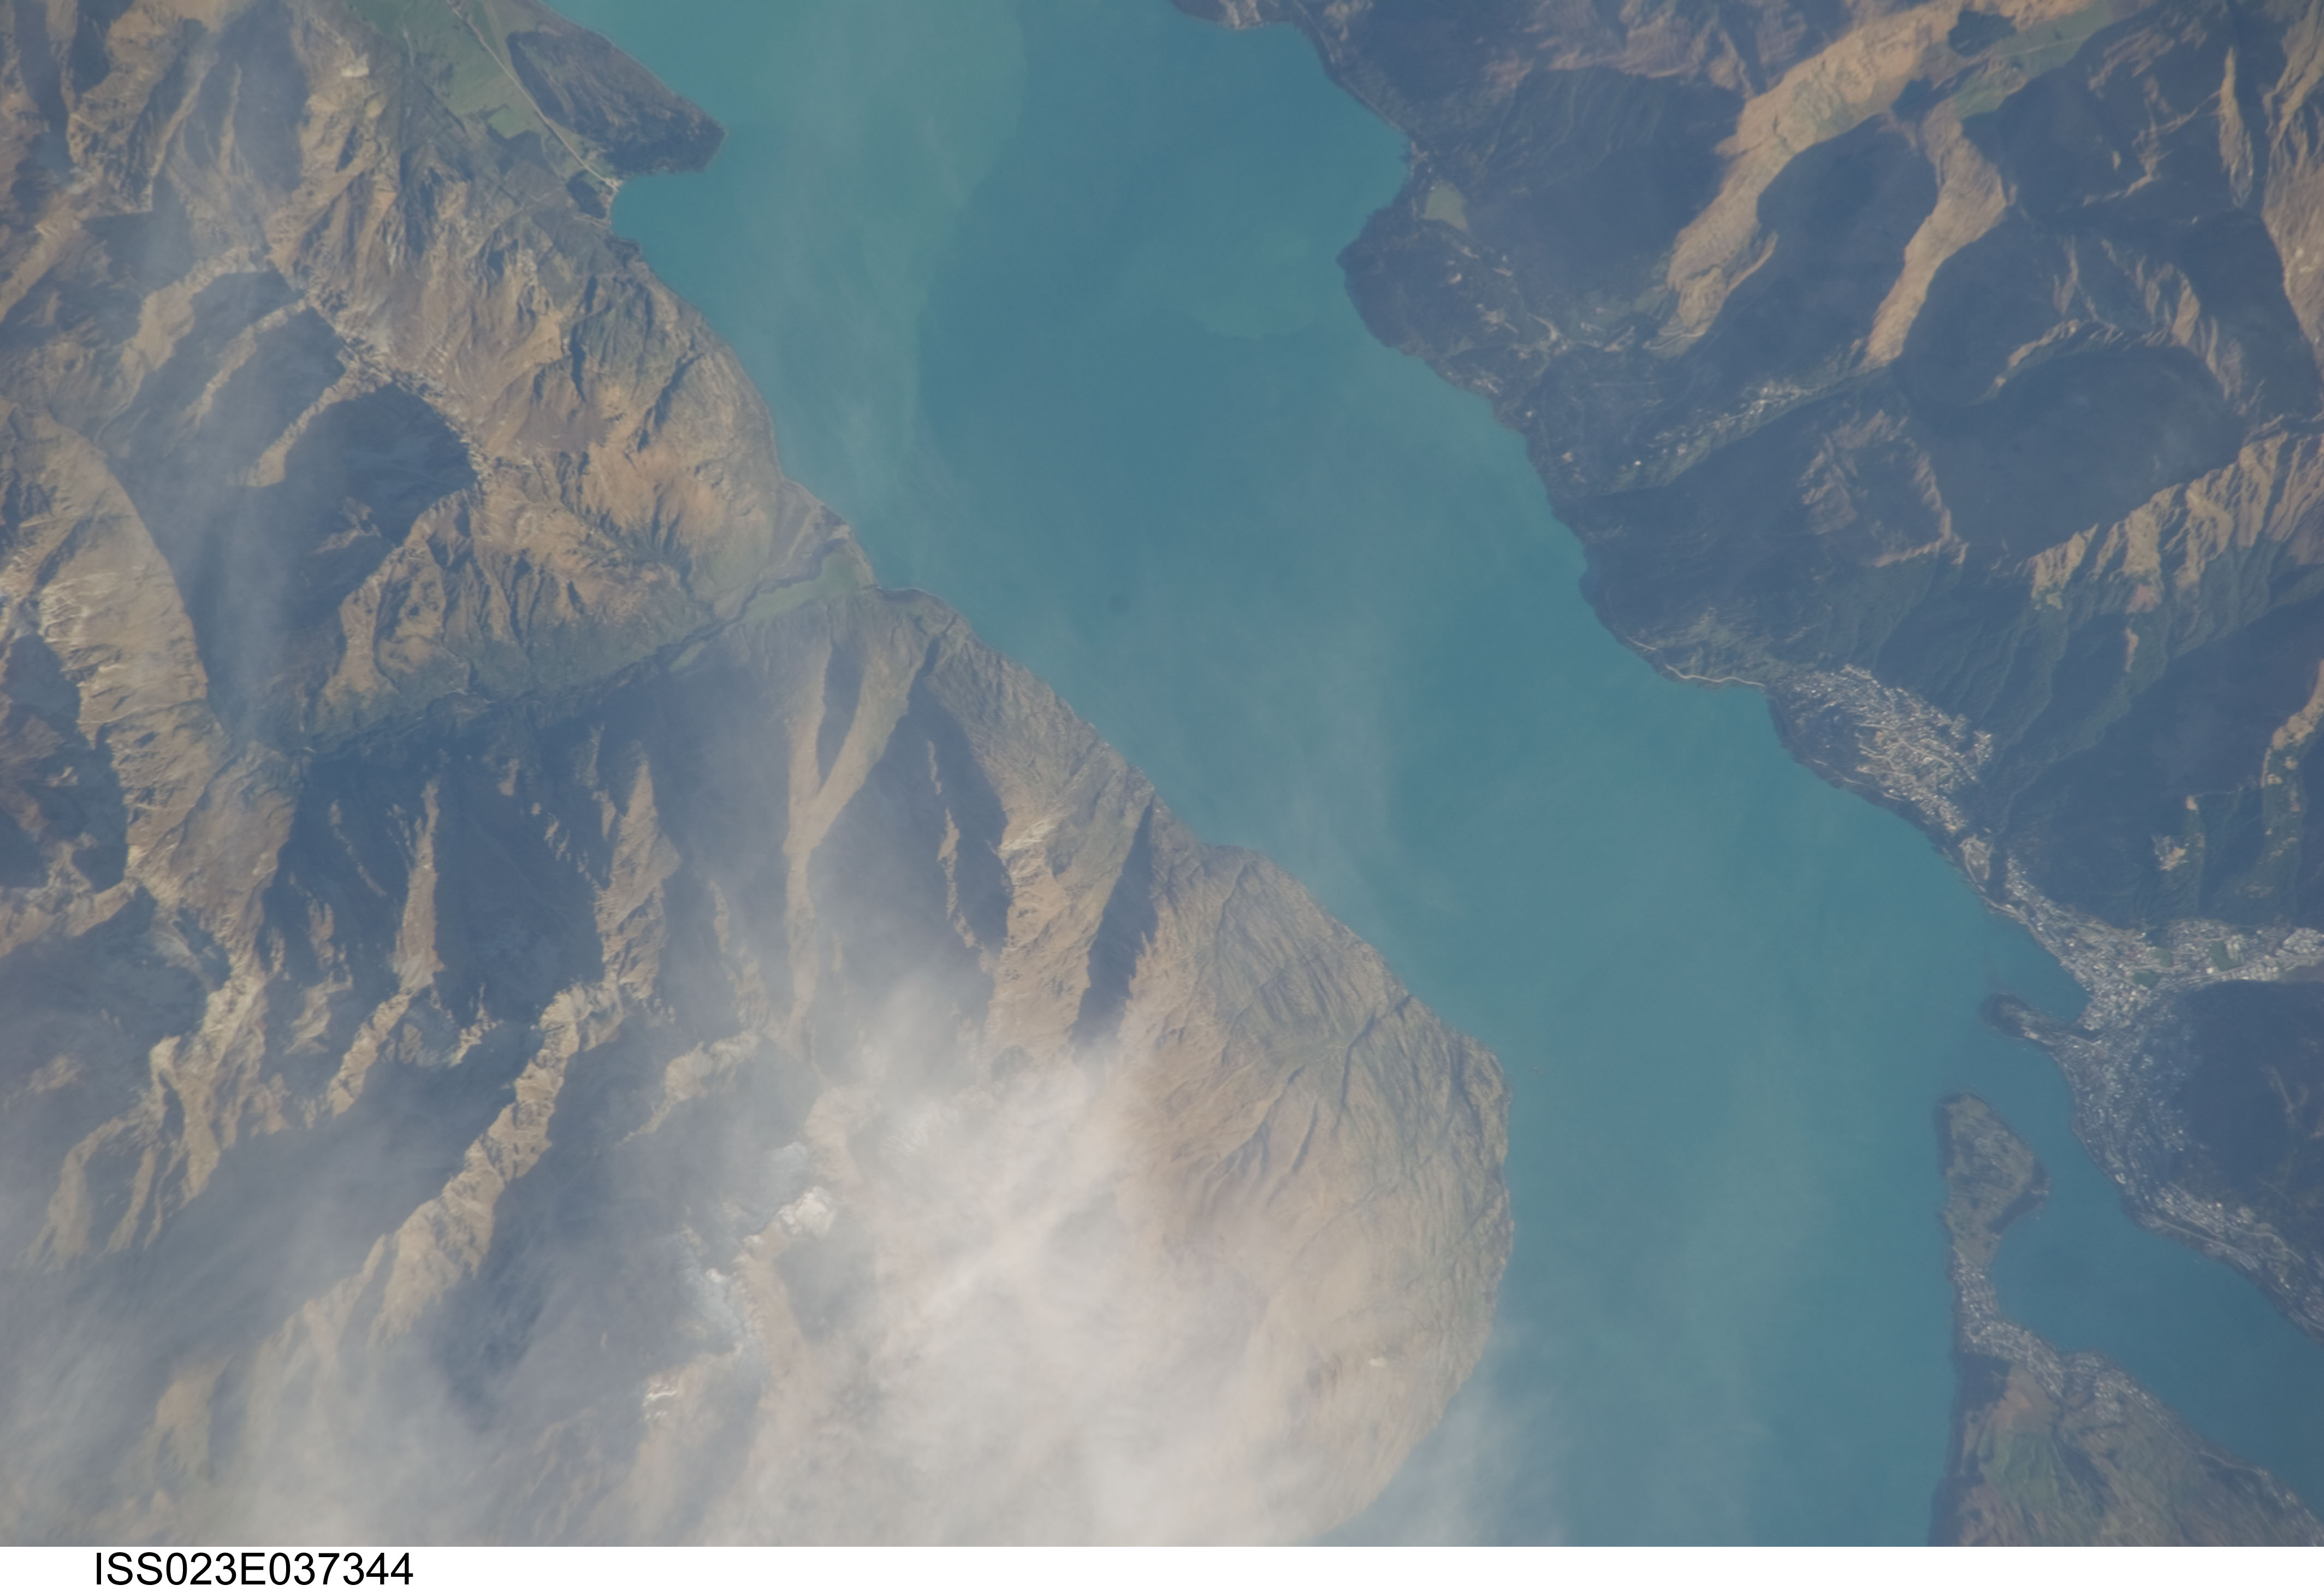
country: NEW ZEALAND-SI
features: L. WAKATIPU, QUEENSTOWN, MTS., AGR.
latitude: -45.1
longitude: 168.6
